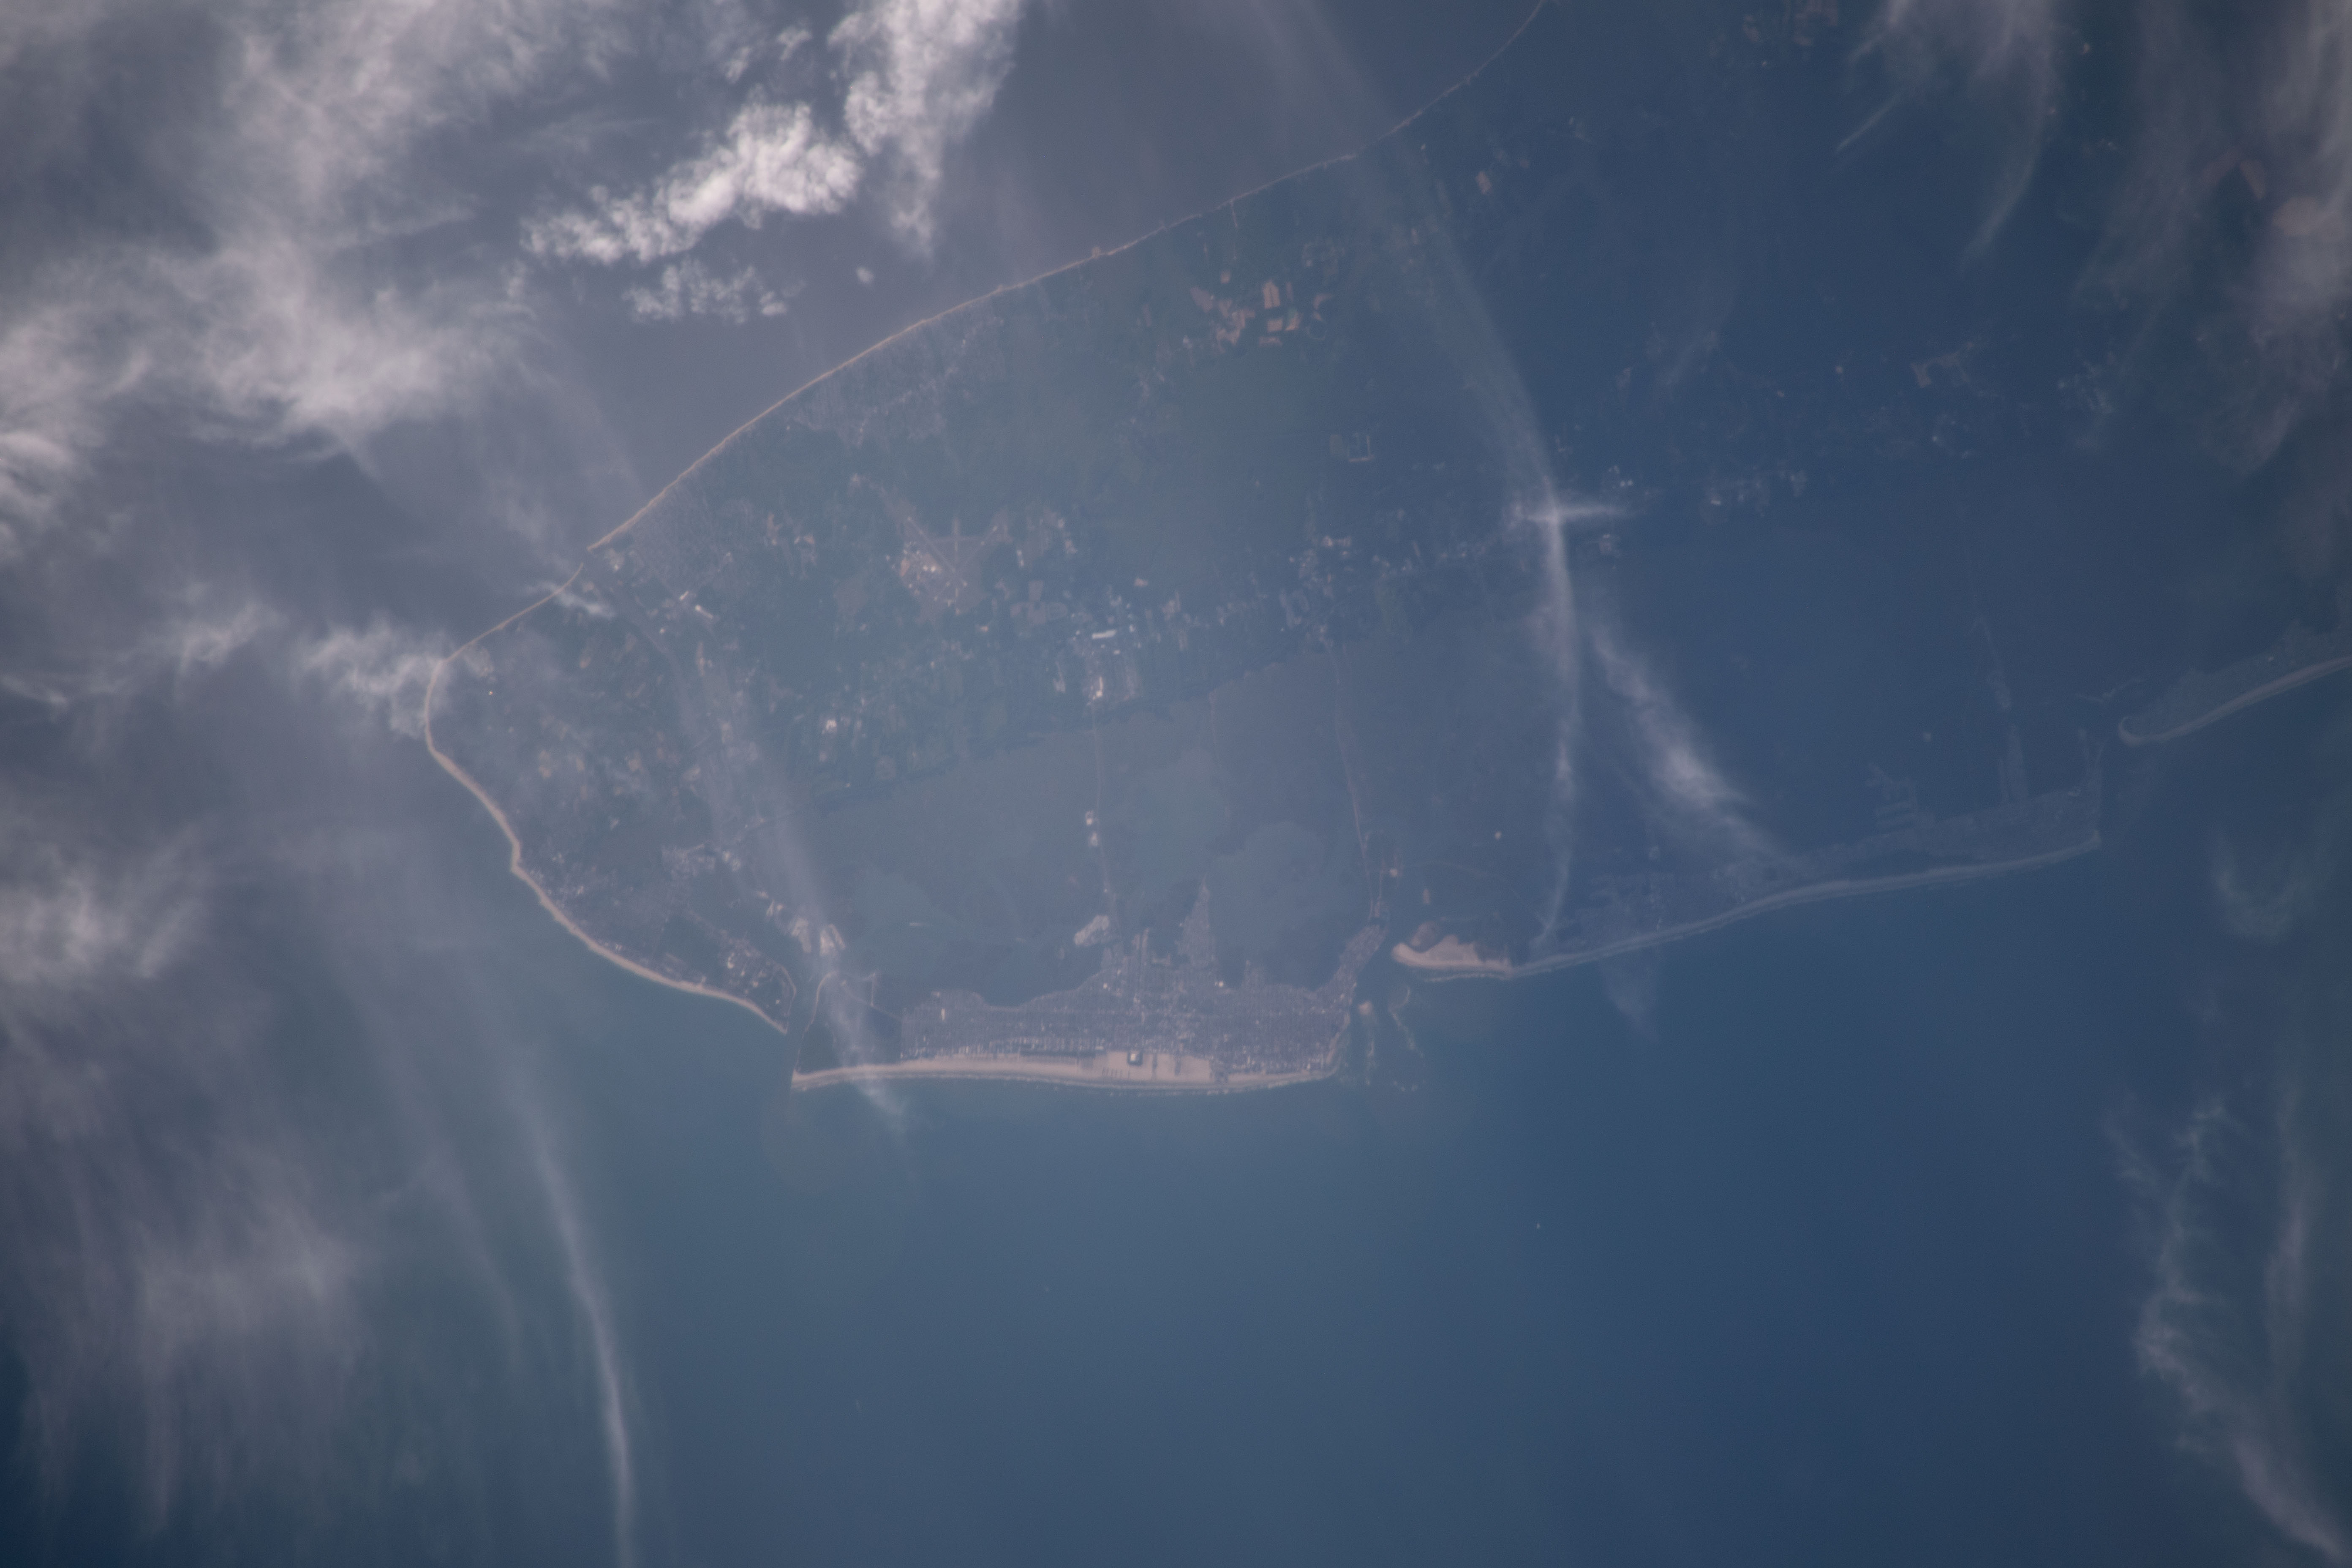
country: USA-NEW JERSEY
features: DIAMOND BEACH, STONE HARBOR POINT, CAPE MAY AIRPORT, STONE HARBOR, VILLAS, WILDWOOD HIGHLANDS BEACH, RIO GRANDE
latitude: 39.0
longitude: -74.8
